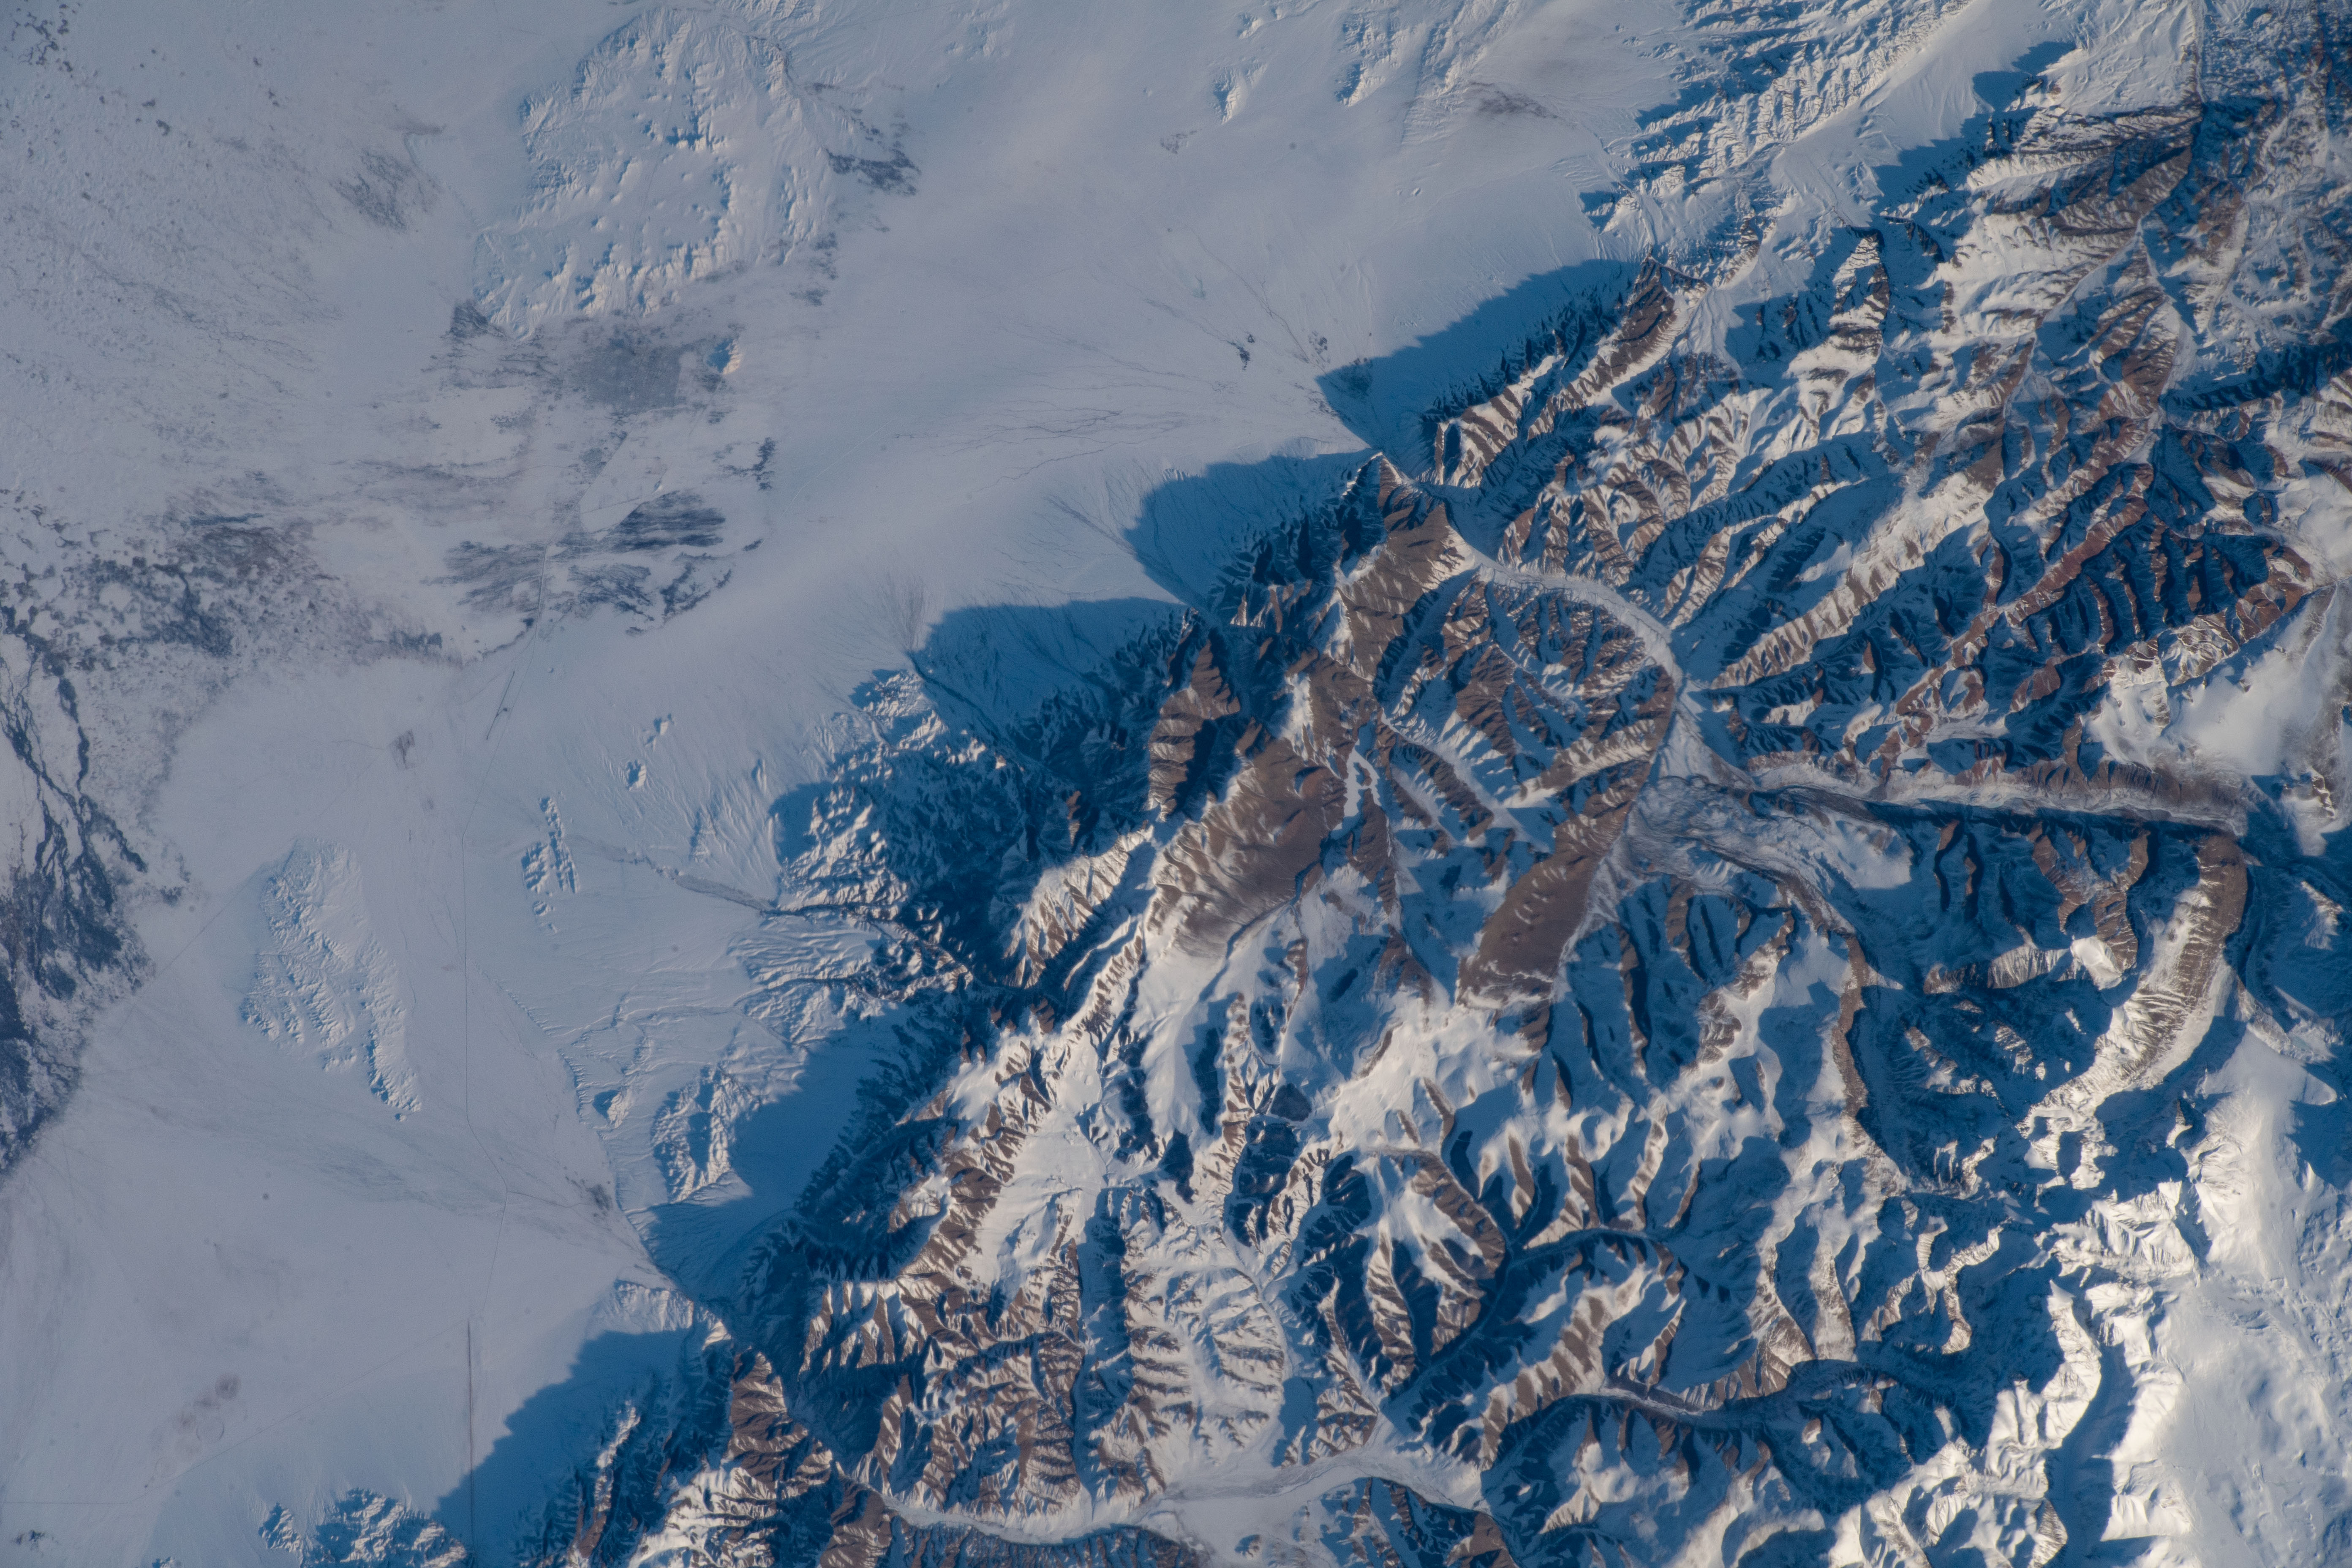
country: MONGOLIA
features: TURGAN, ULAANGOM, ALTAI MOUNTAINS
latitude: 49.9
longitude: 91.7
